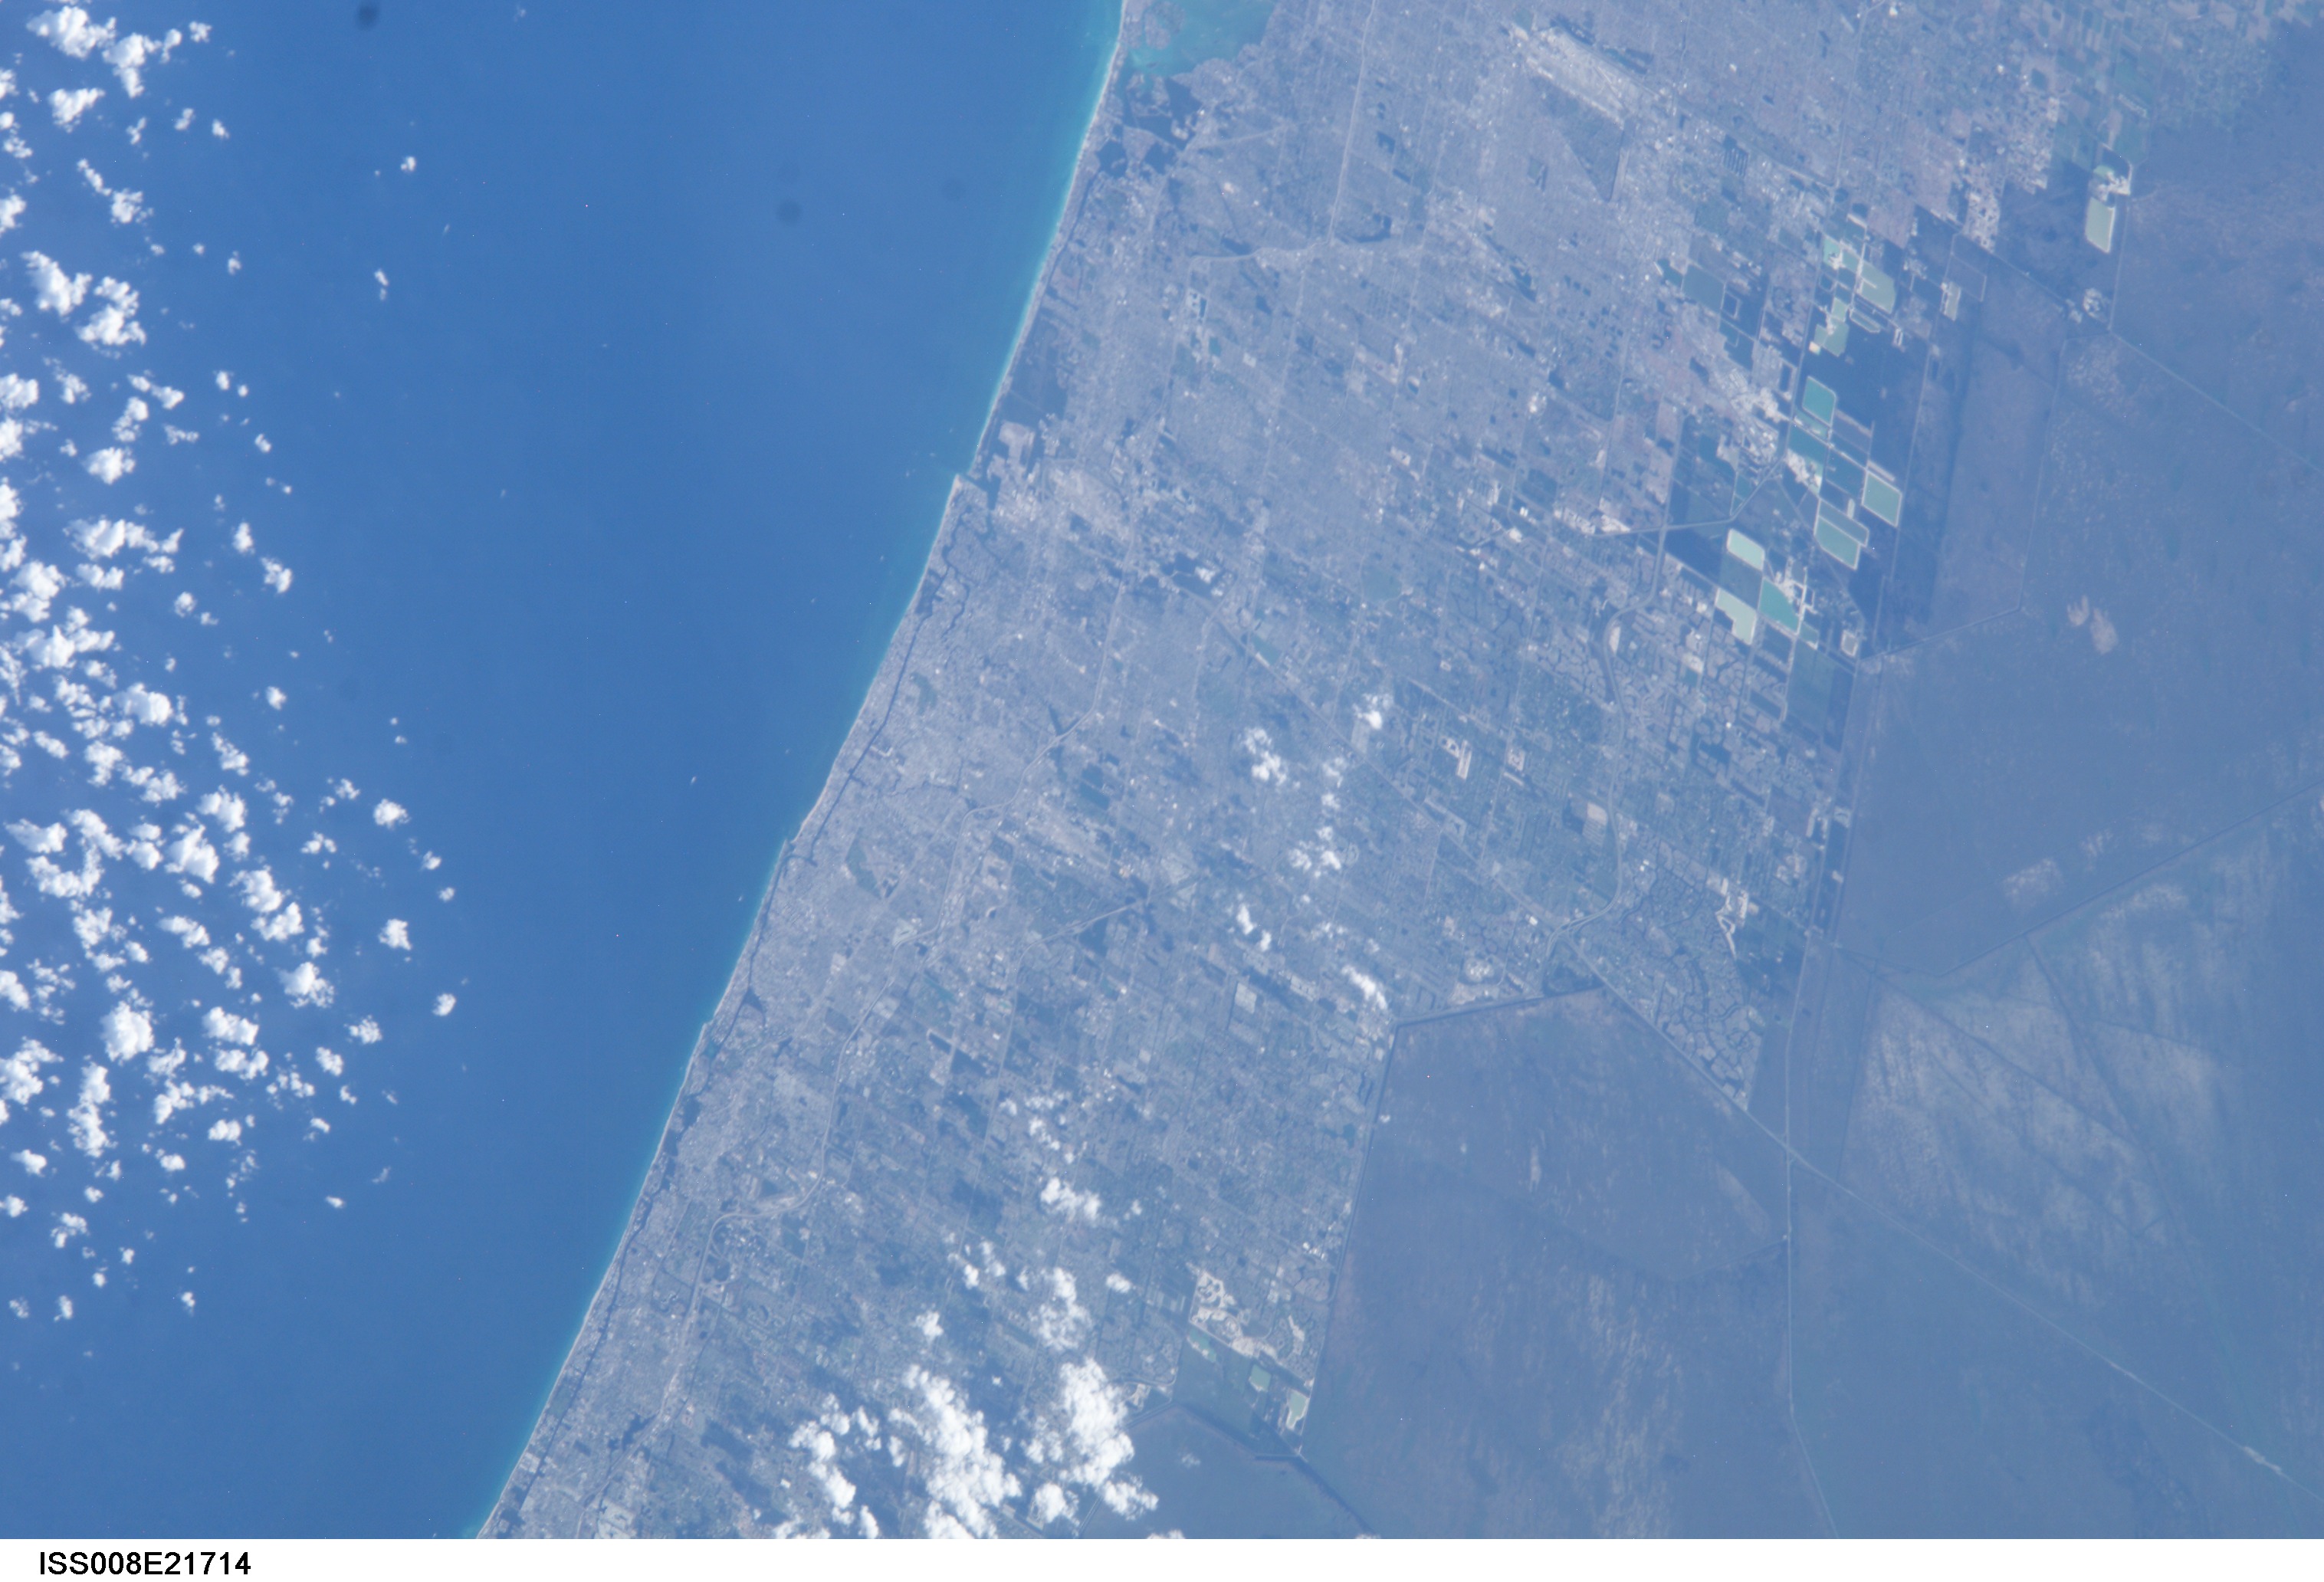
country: USA-FLORIDA
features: FORT LAUDERDALE, EVERGLADES
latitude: 26.0
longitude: -80.5
